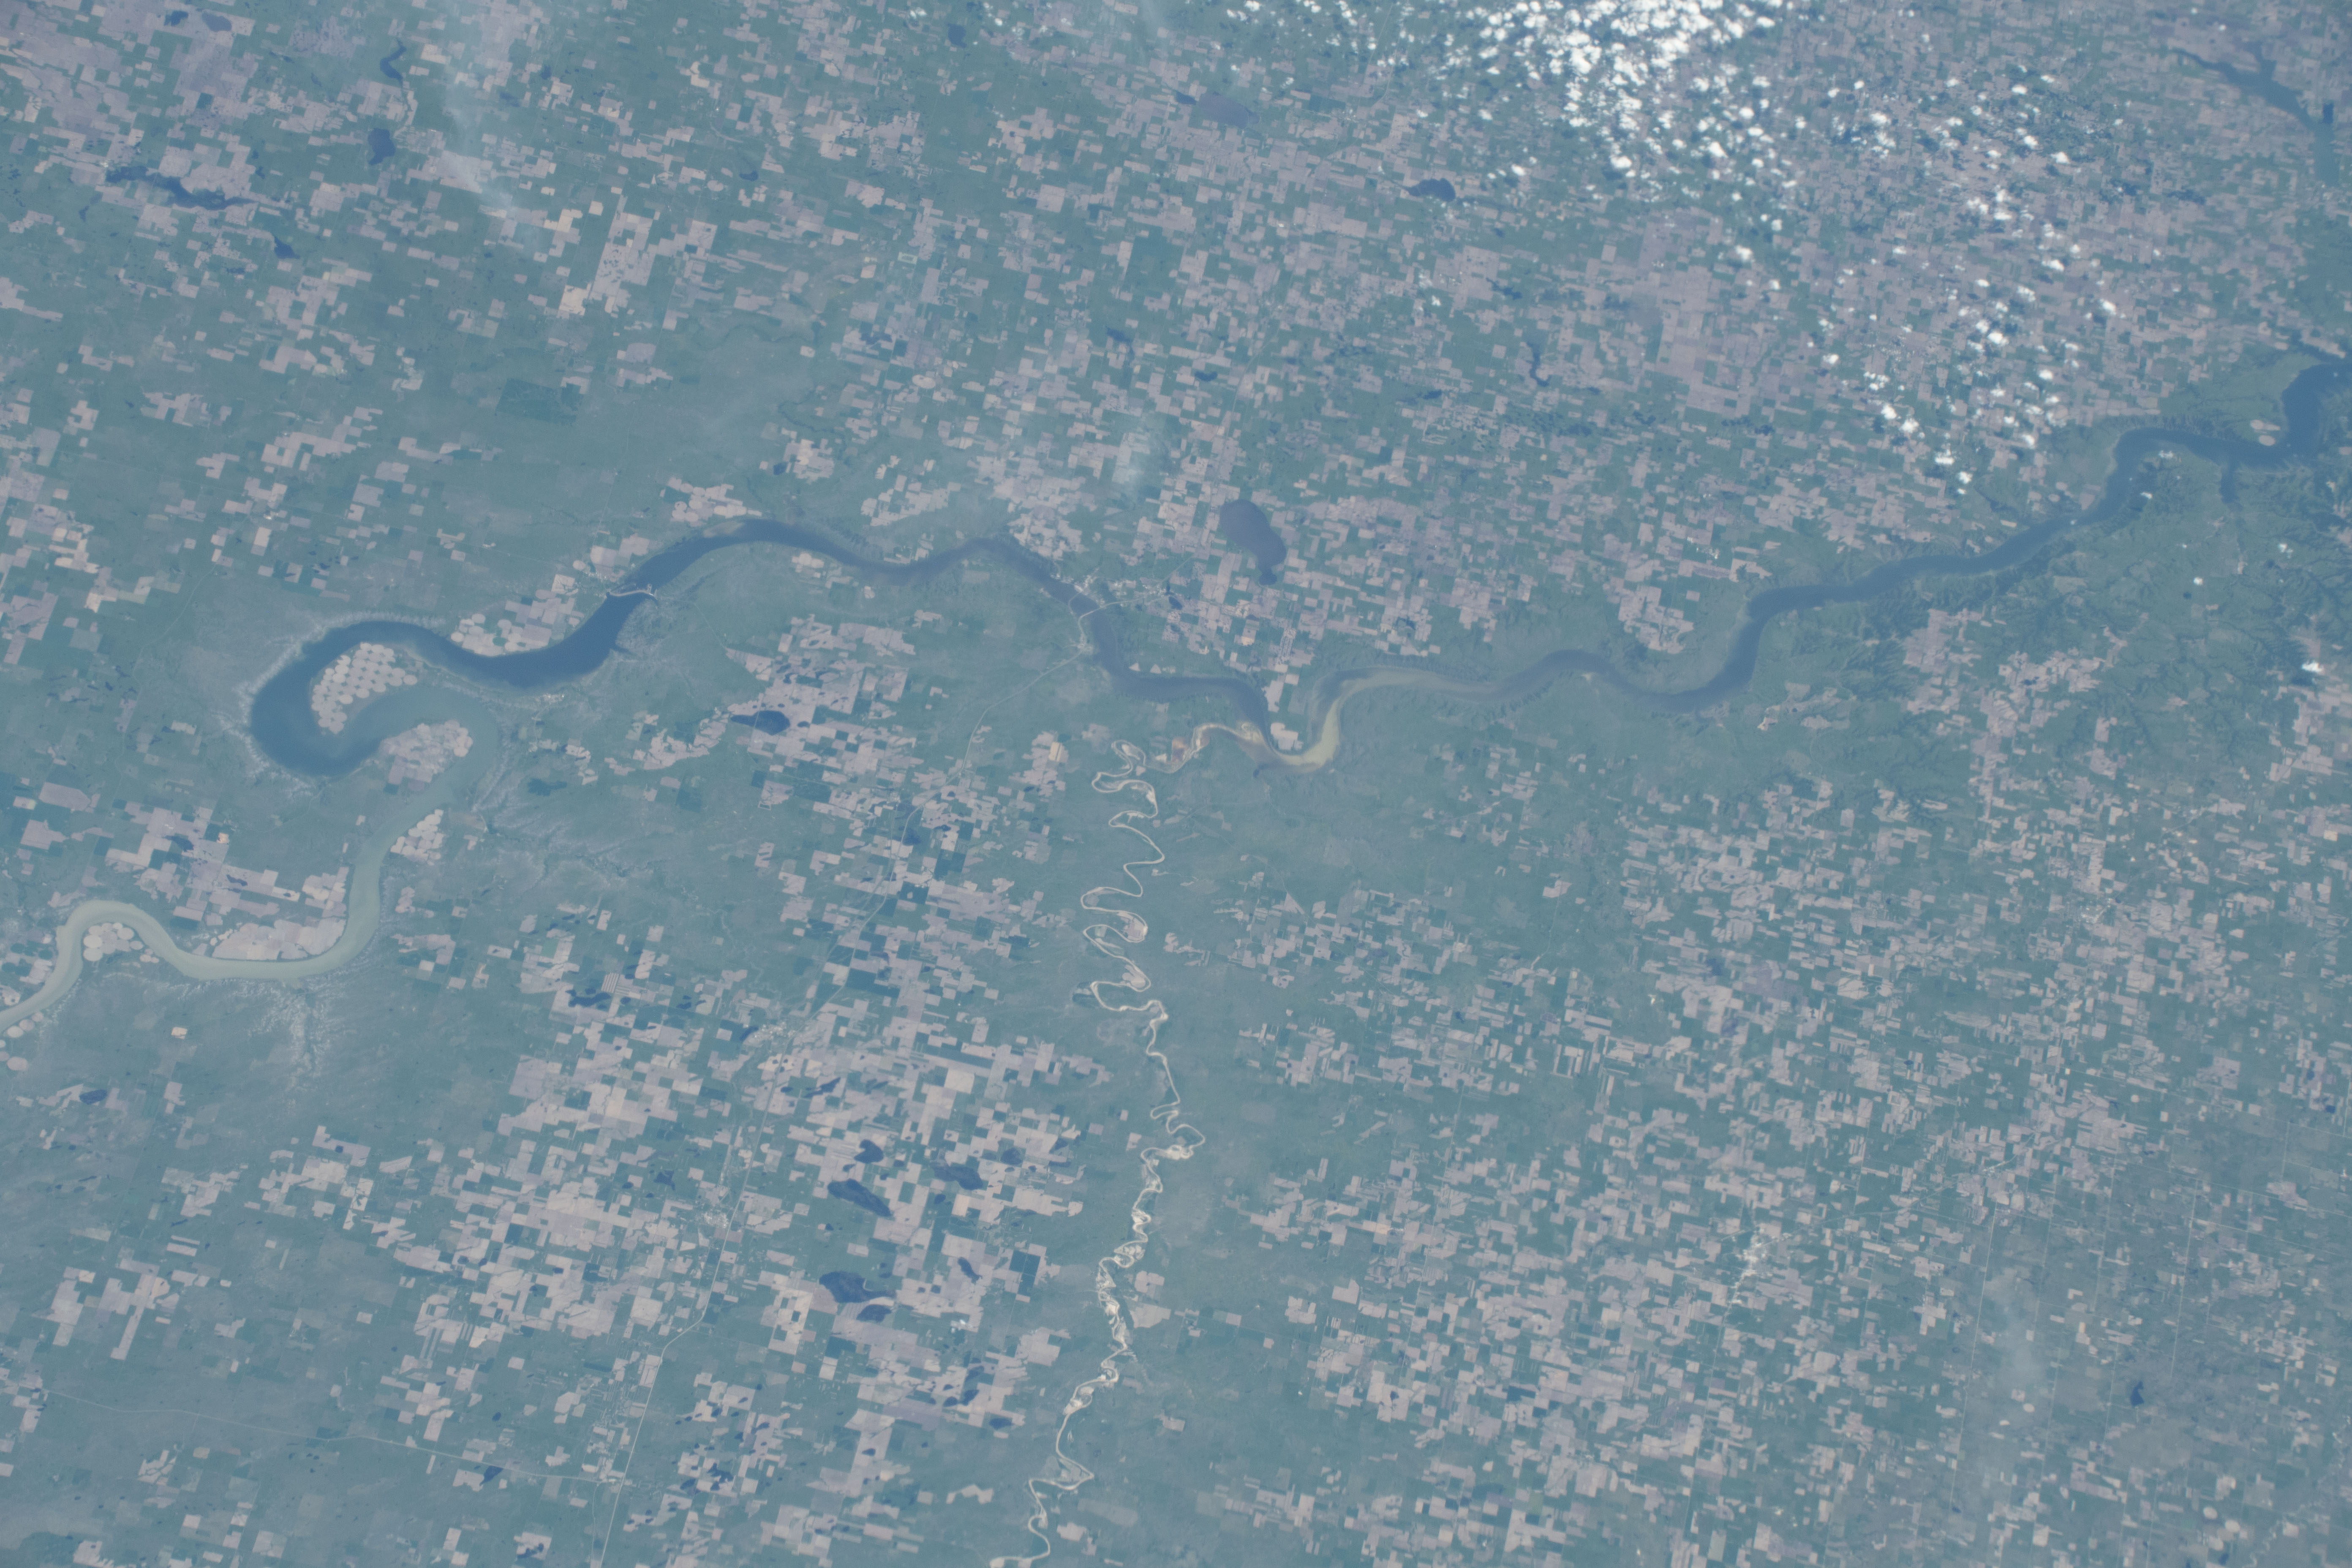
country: USA-SOUTH DAKOTA
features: AGR.,MISSOURI RIVER,R.,CHAMBERLAIN,WHITE RIVER
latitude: 43.7
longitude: -99.5
